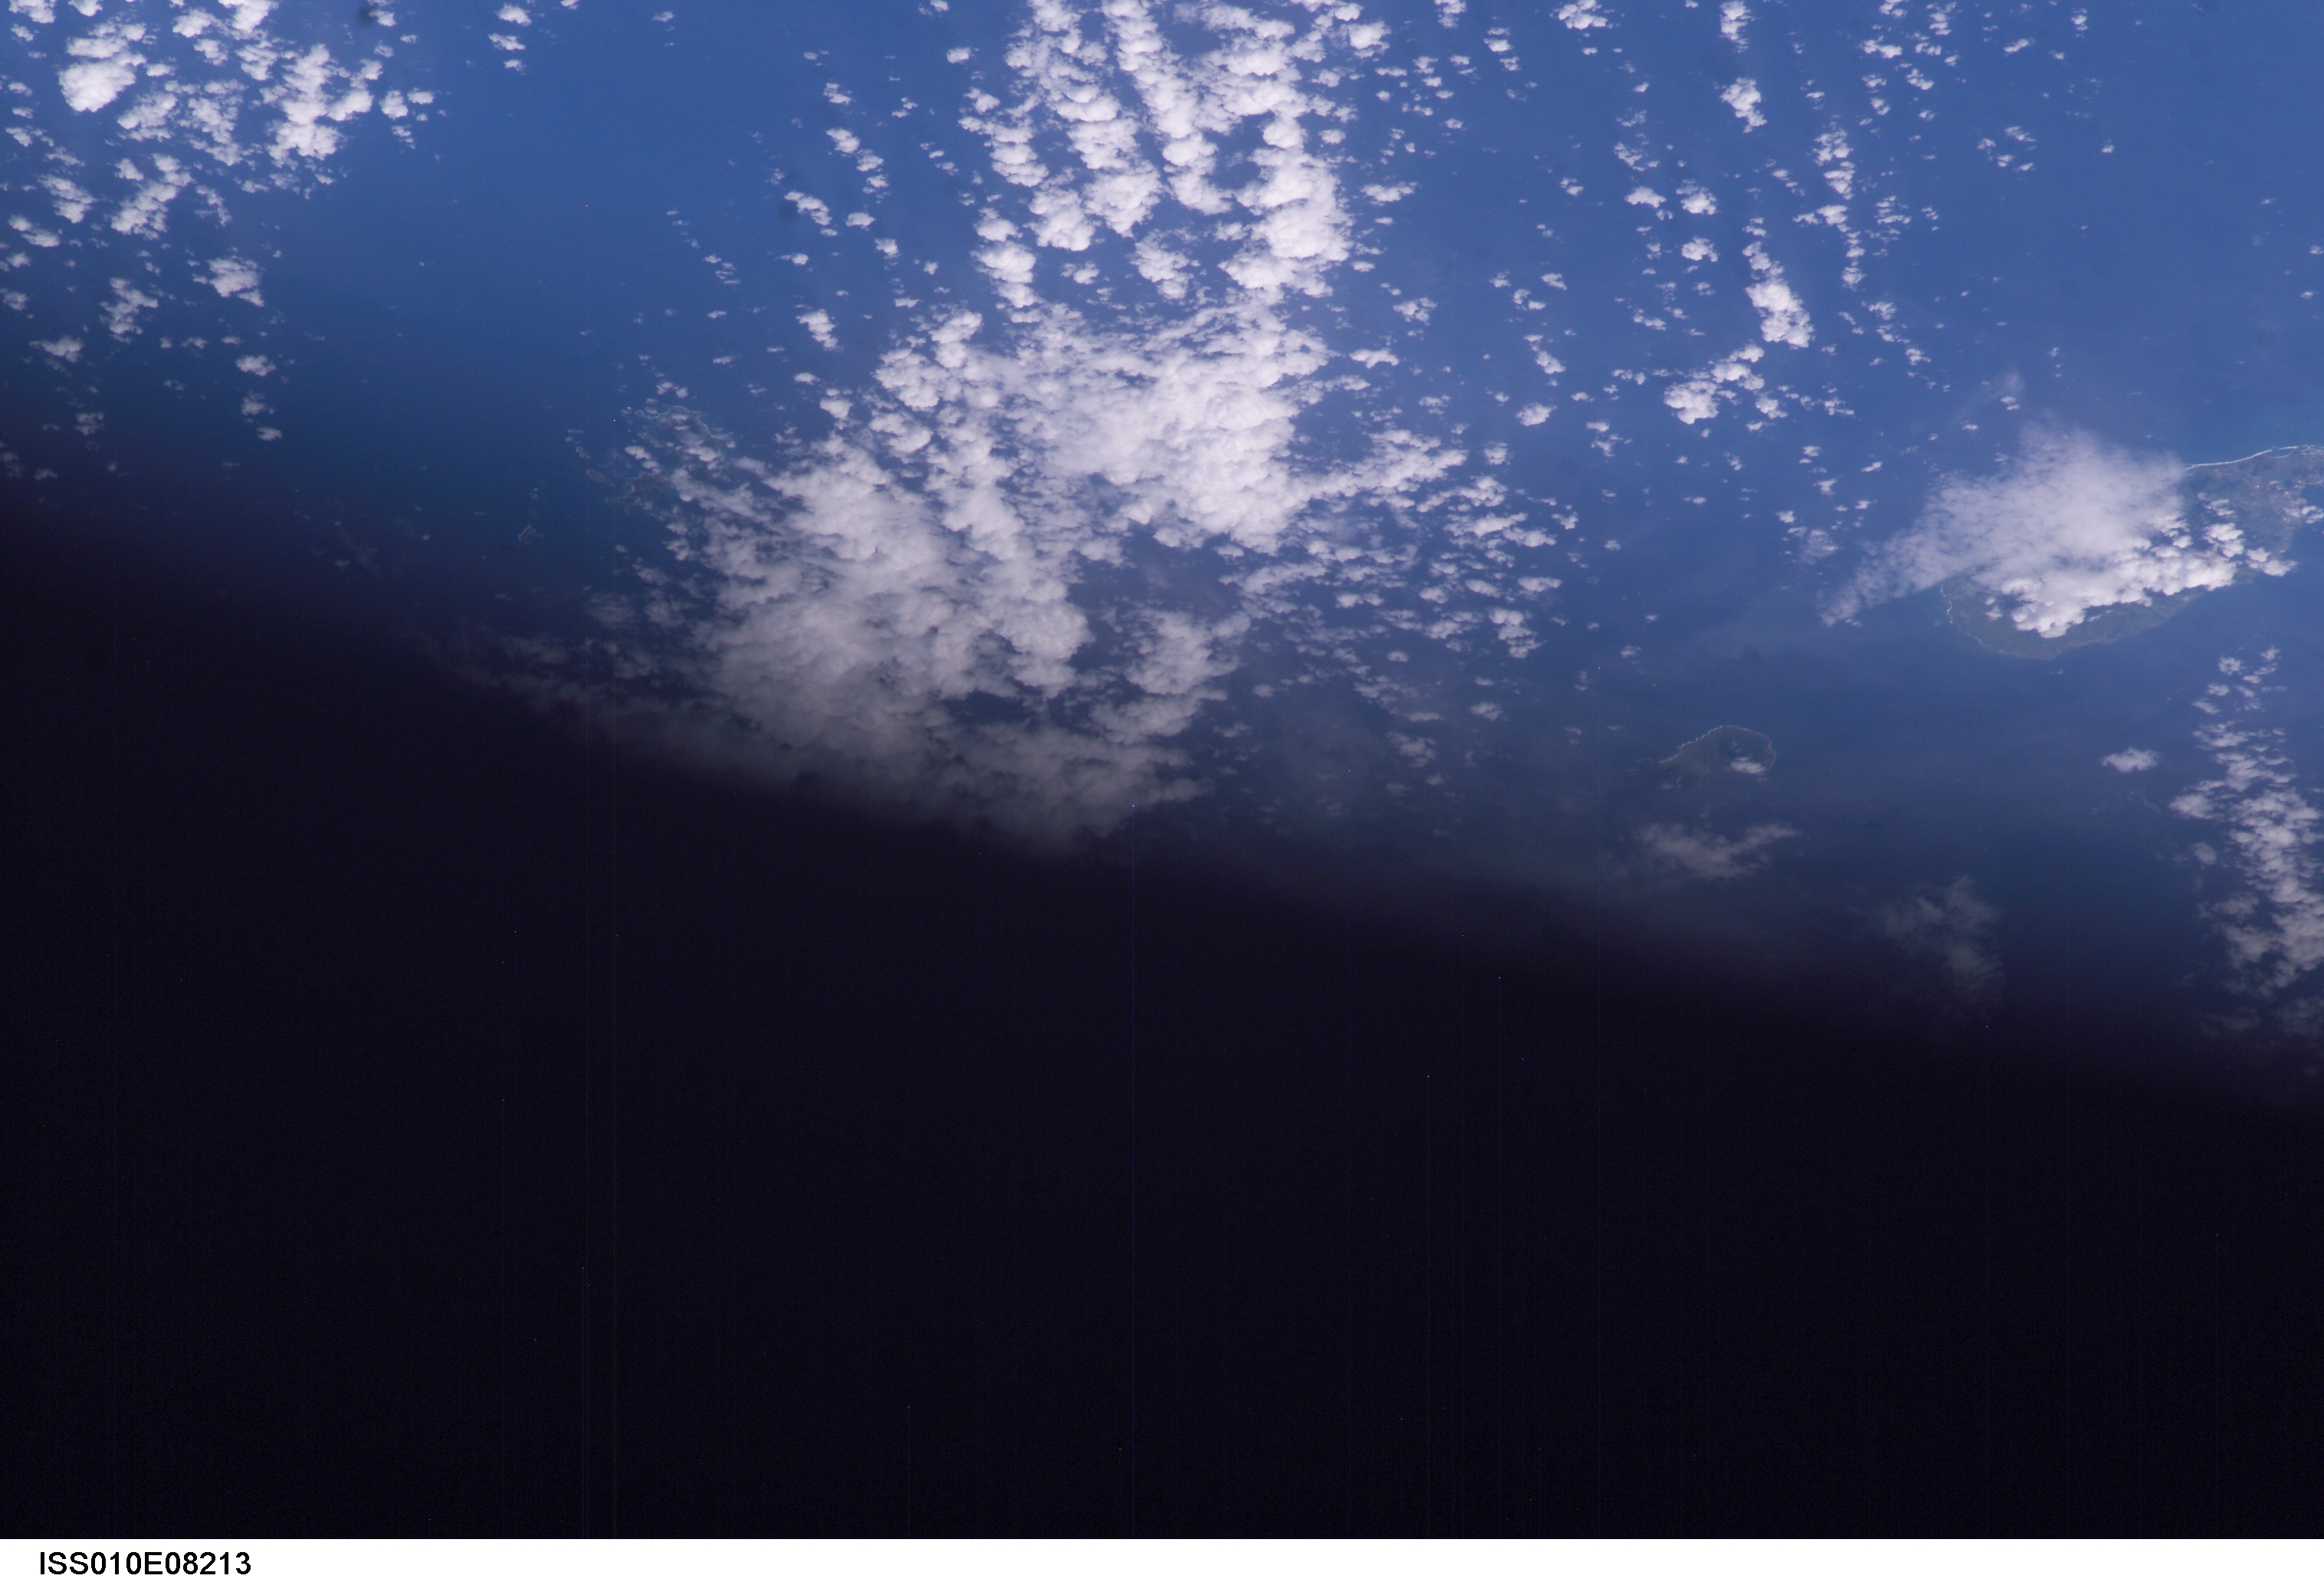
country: NETHERLANDS ANTILLES
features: ST. EUSTATIUS, ST. KITTS
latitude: 17.5
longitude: -63.0
